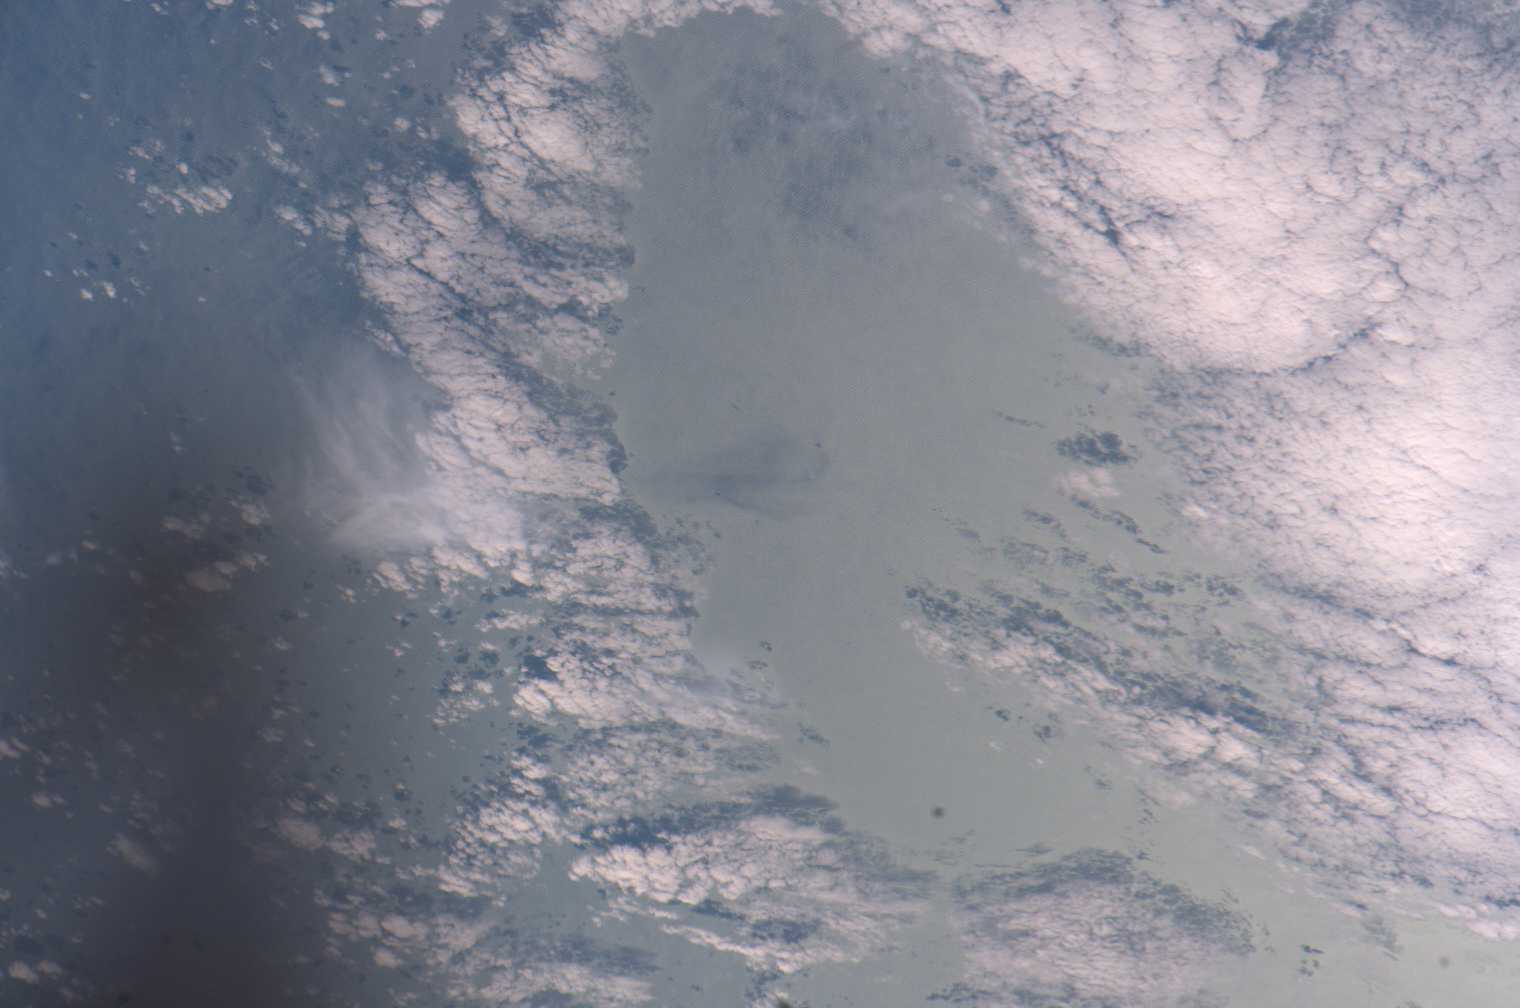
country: ATLANTIC OCEAN
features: SEA SURFACE, GLINT, WAVES
